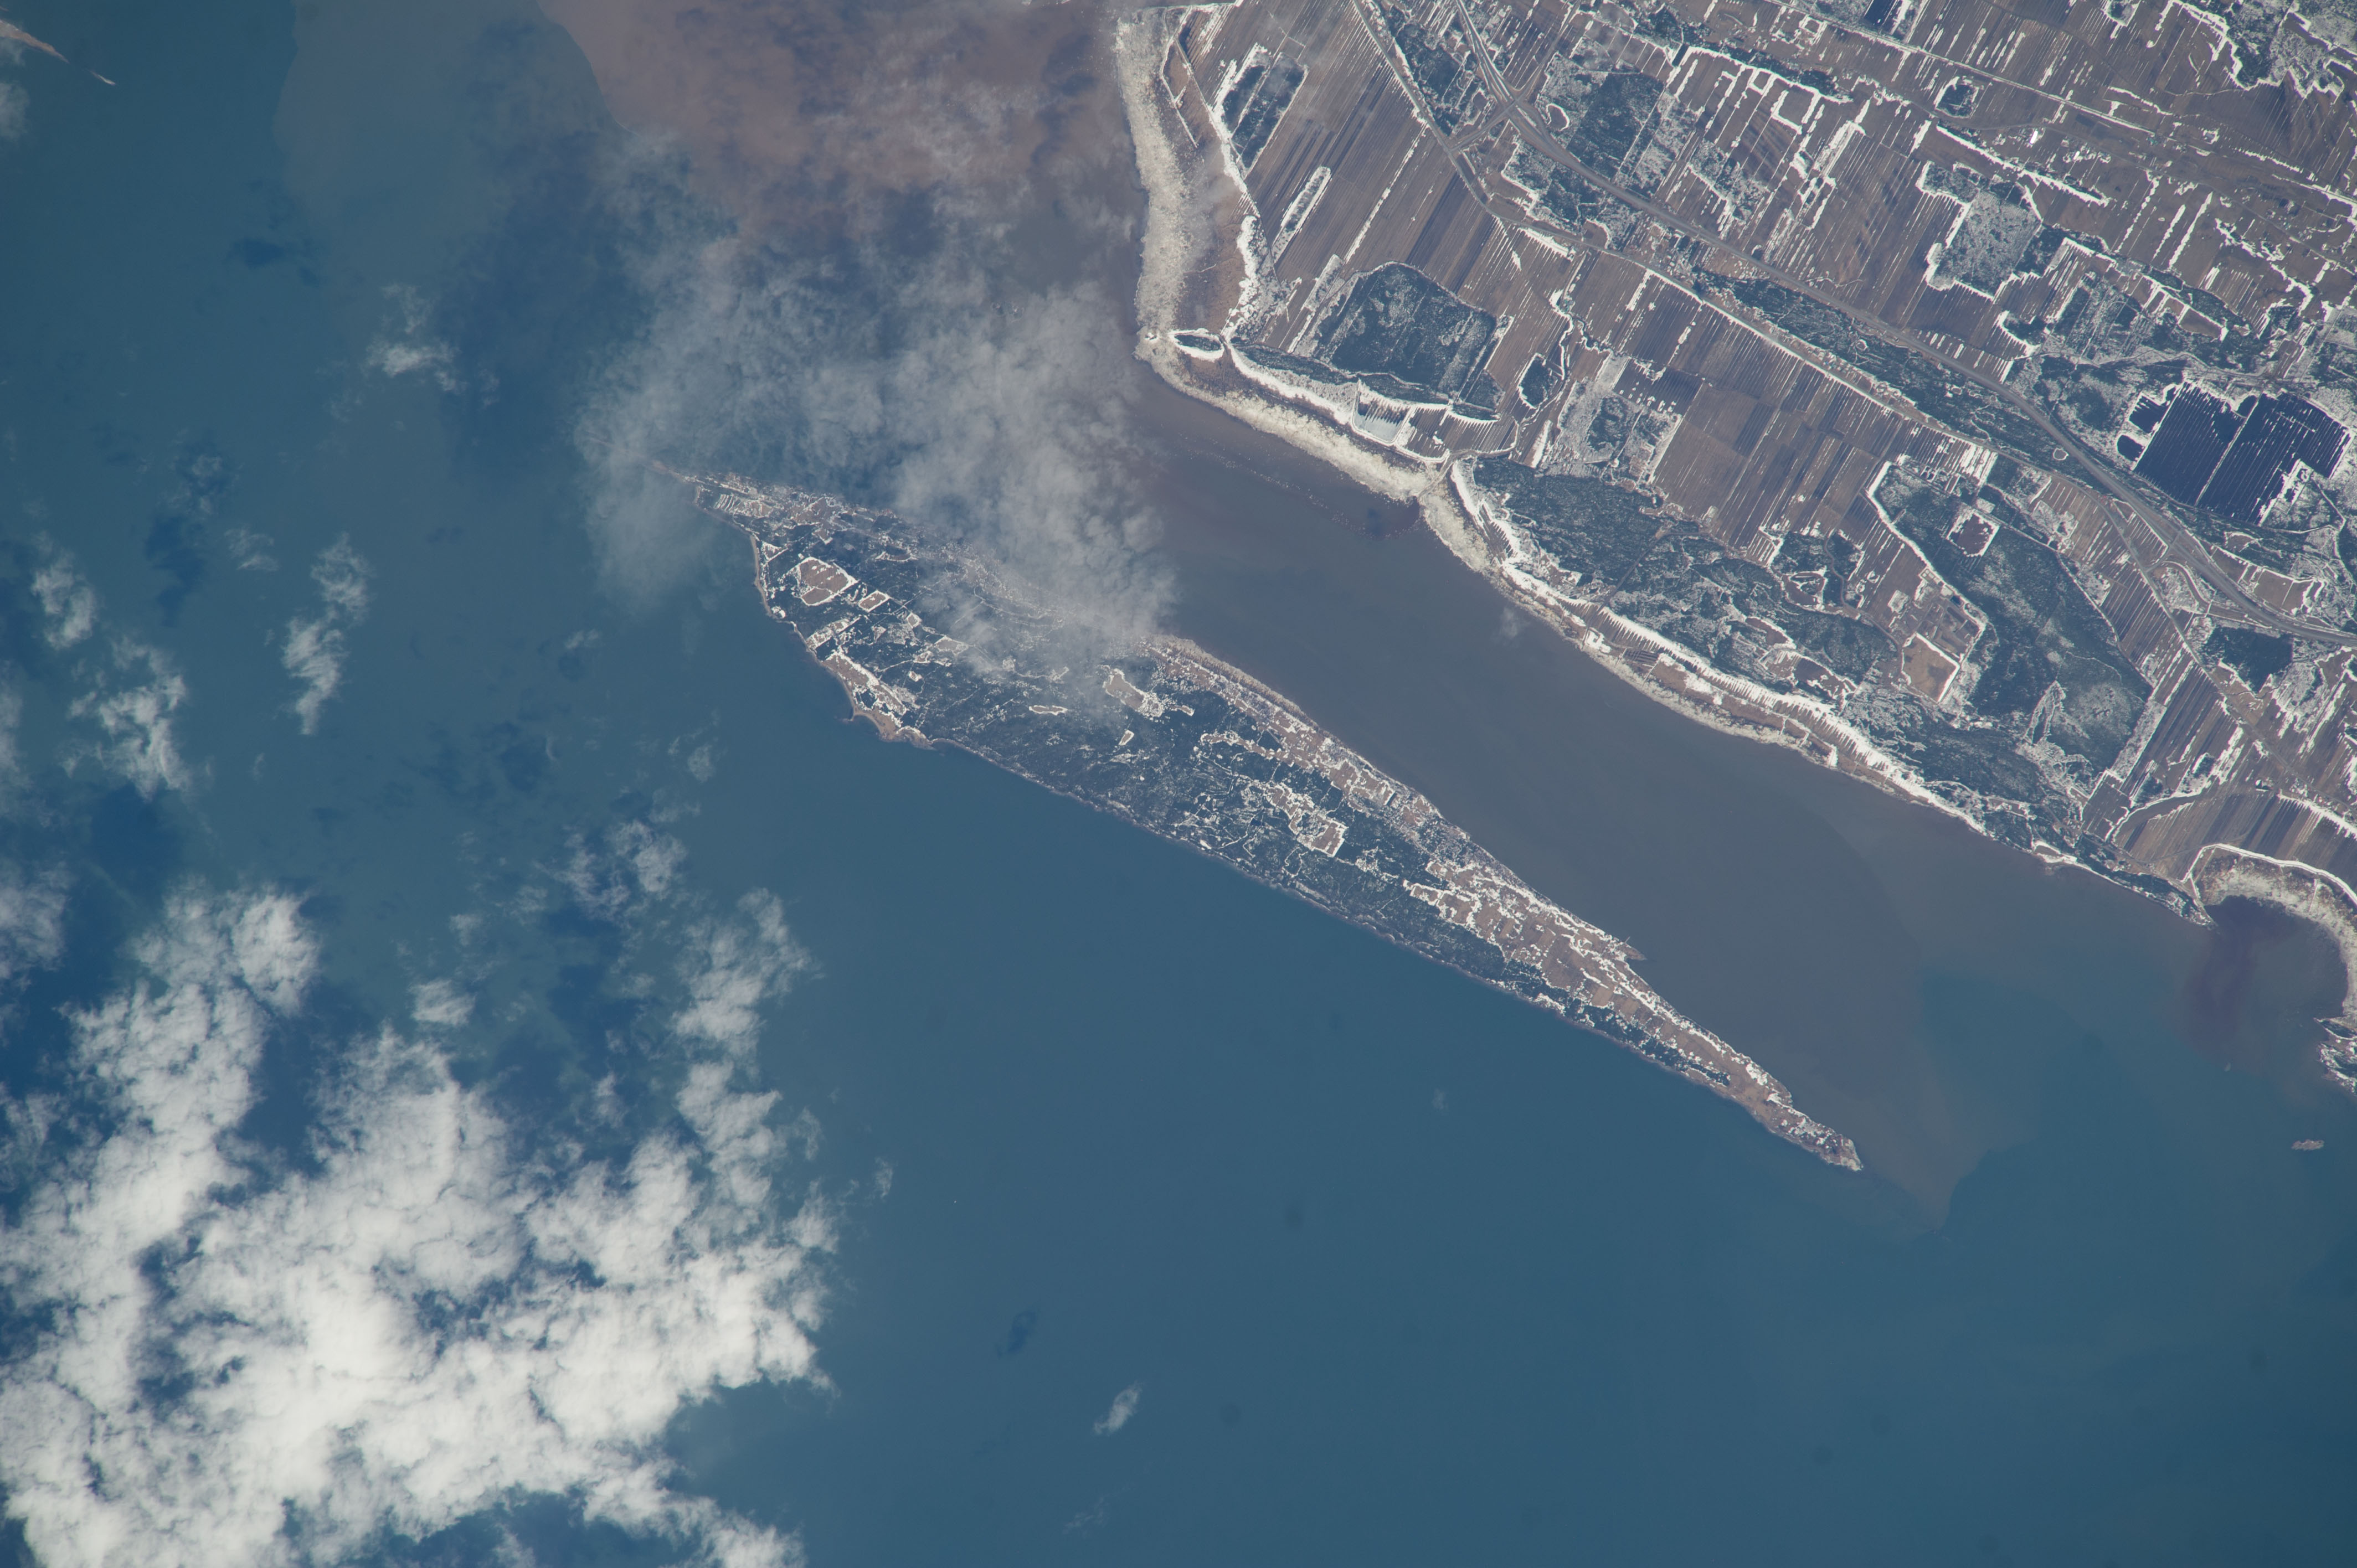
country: CANADA-Q
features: CANADA, QUEBEC, ST. LAWRENCE SEAWAY, VERTE I., NEAR TOWN OF L'ISLE VERTE, AGR.,ISLE VERTE, NOTRE-DAME-DES-SEPT-DOULEURS, ST. LAWRENCE RIVER, AUTOROUTE JEAN LESAGE,E. CANADA, FLEUVE SAINT-LAURENT, QUEBEC PROVINCE, L'ILSE VERTE. NOTRE-DAME-DES-SEPT-DOULEURS, ST. LAWRENCE SEAWAY,CANADA, SAINT LAWRENCE R., QUEBEC PROV., VERTE I.,NOTRE-DAME-DES-SEPT-DOULEURS, L'ISLE-VERTE, QUEBEC, CANADA,L'ISLE VERTE QUEBEC
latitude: 48.0
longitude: -69.4
